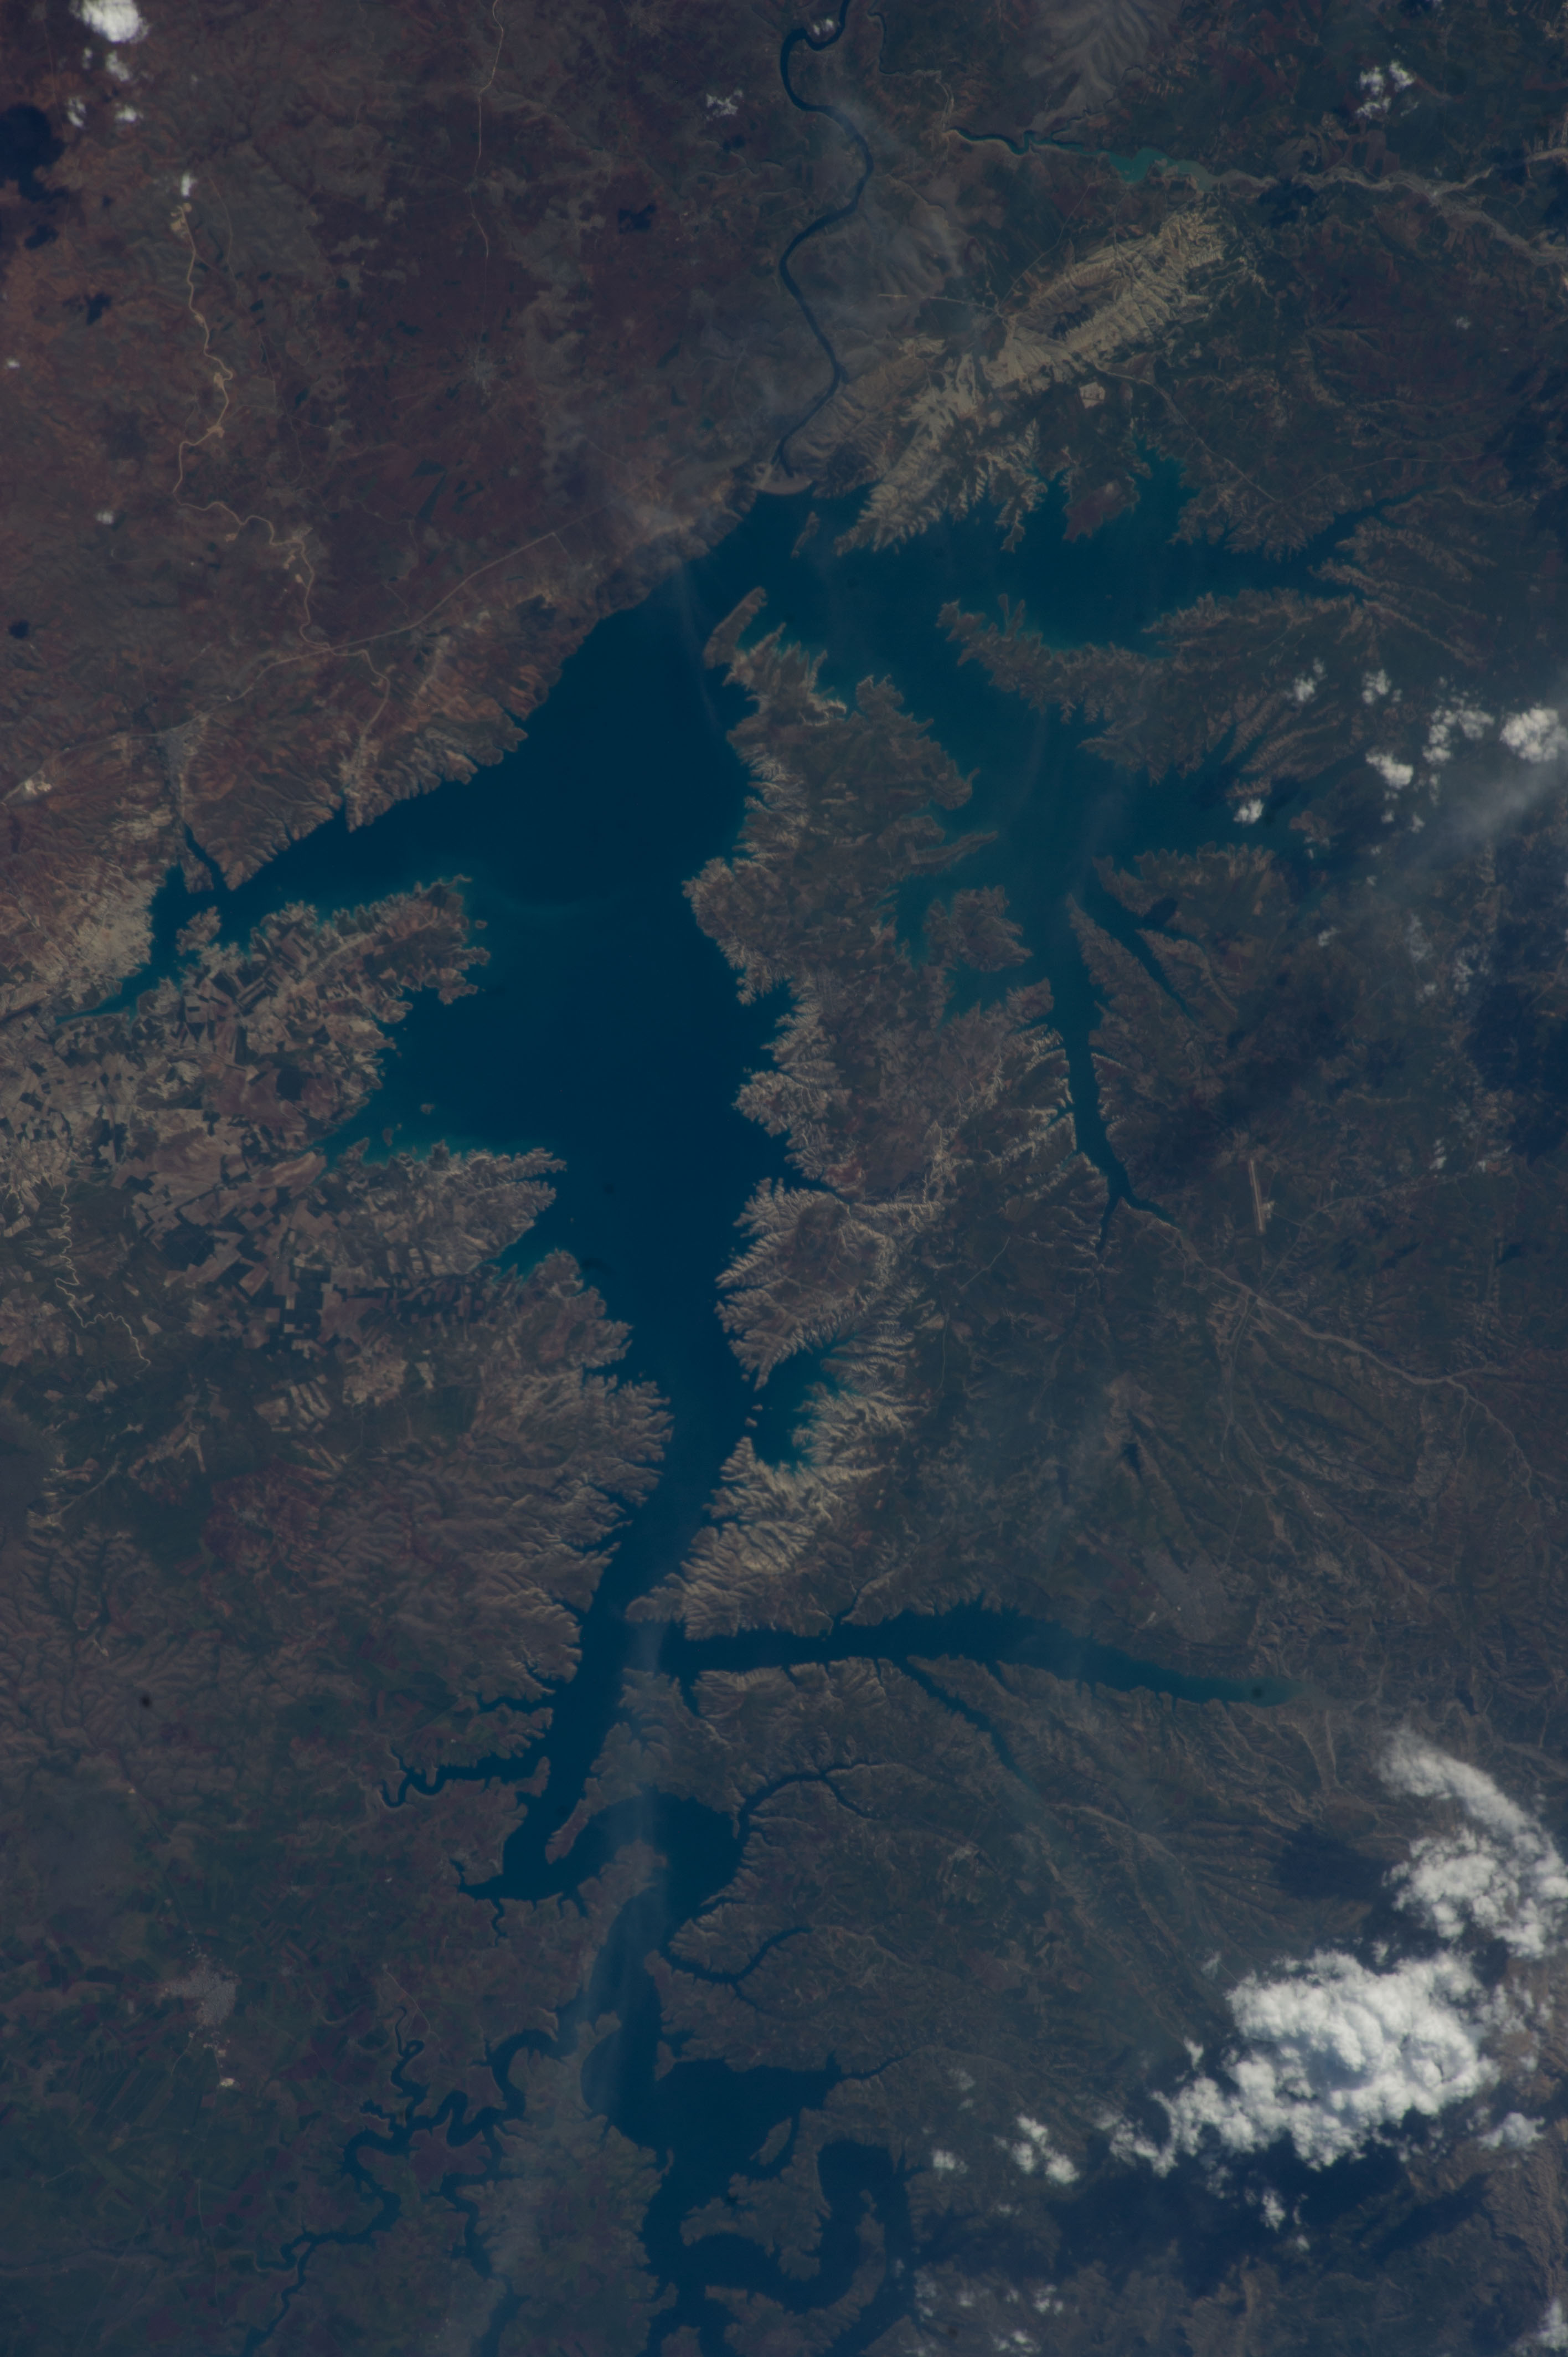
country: TURKEY
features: AKATURK DAM, AKYAZI, MOUNTAINS
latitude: 37.6
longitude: 38.6
